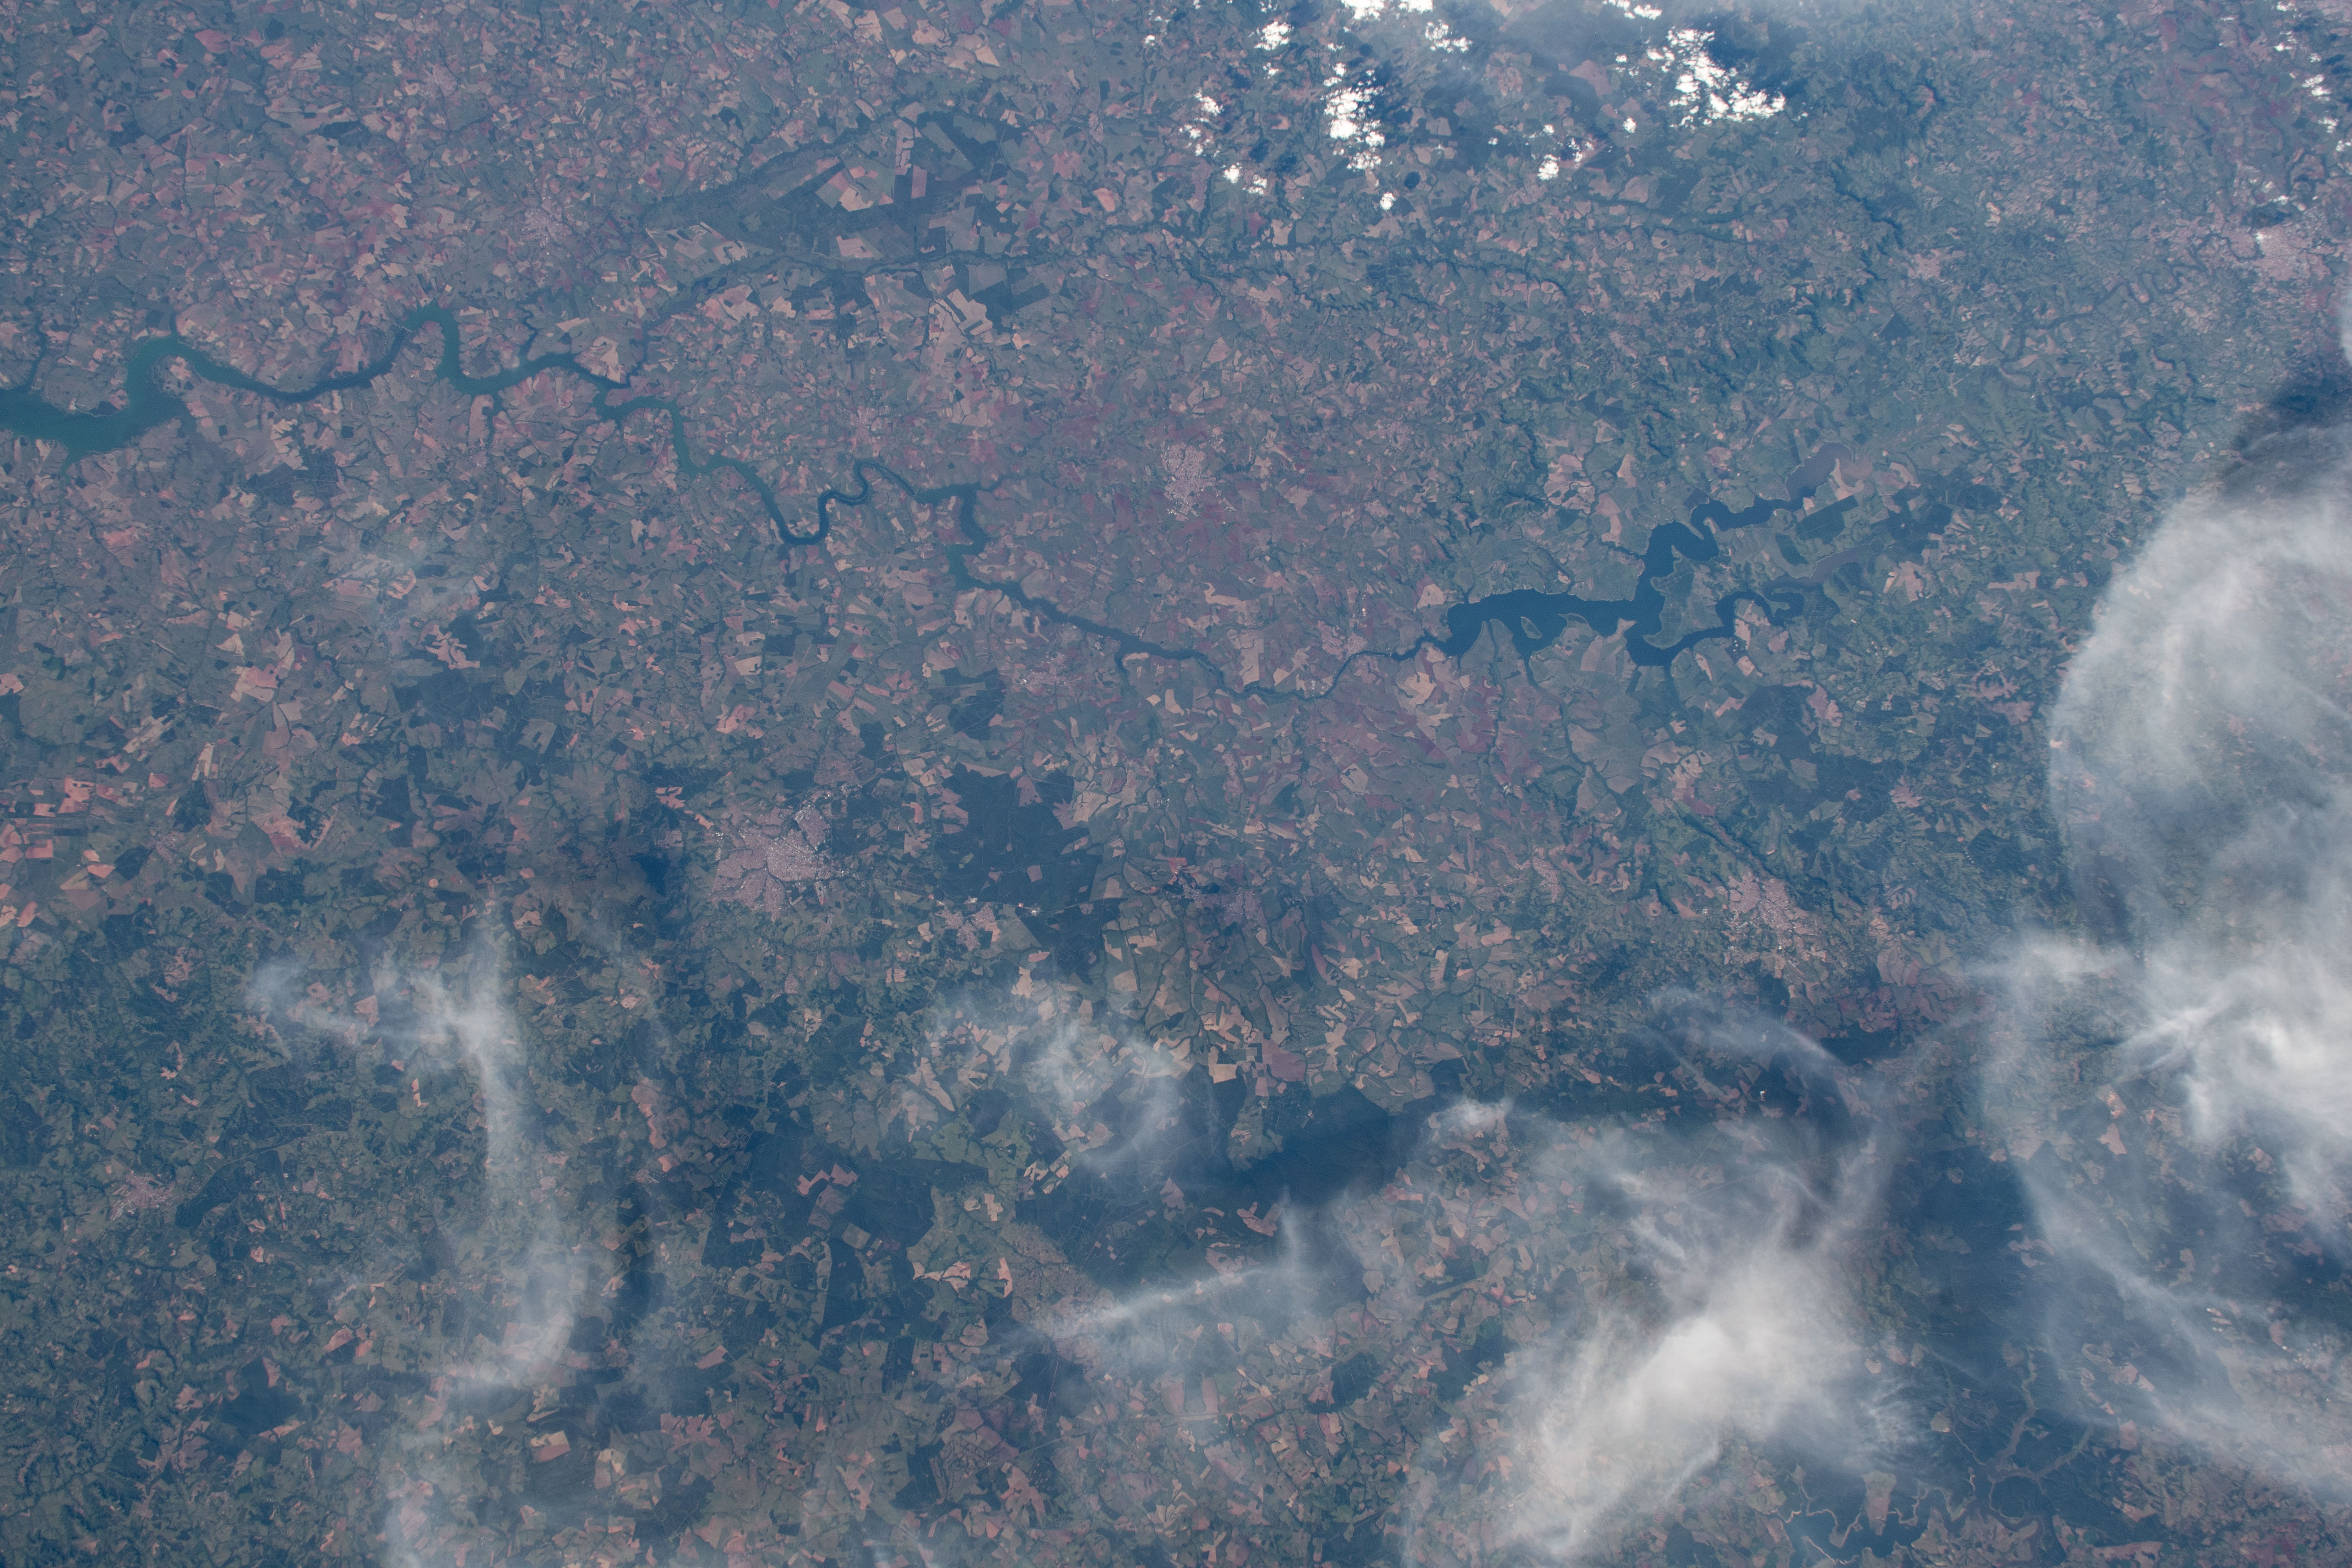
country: BRAZIL
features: RIO PIRACICABA, TIETE RIVER
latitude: -22.5
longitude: -48.5
